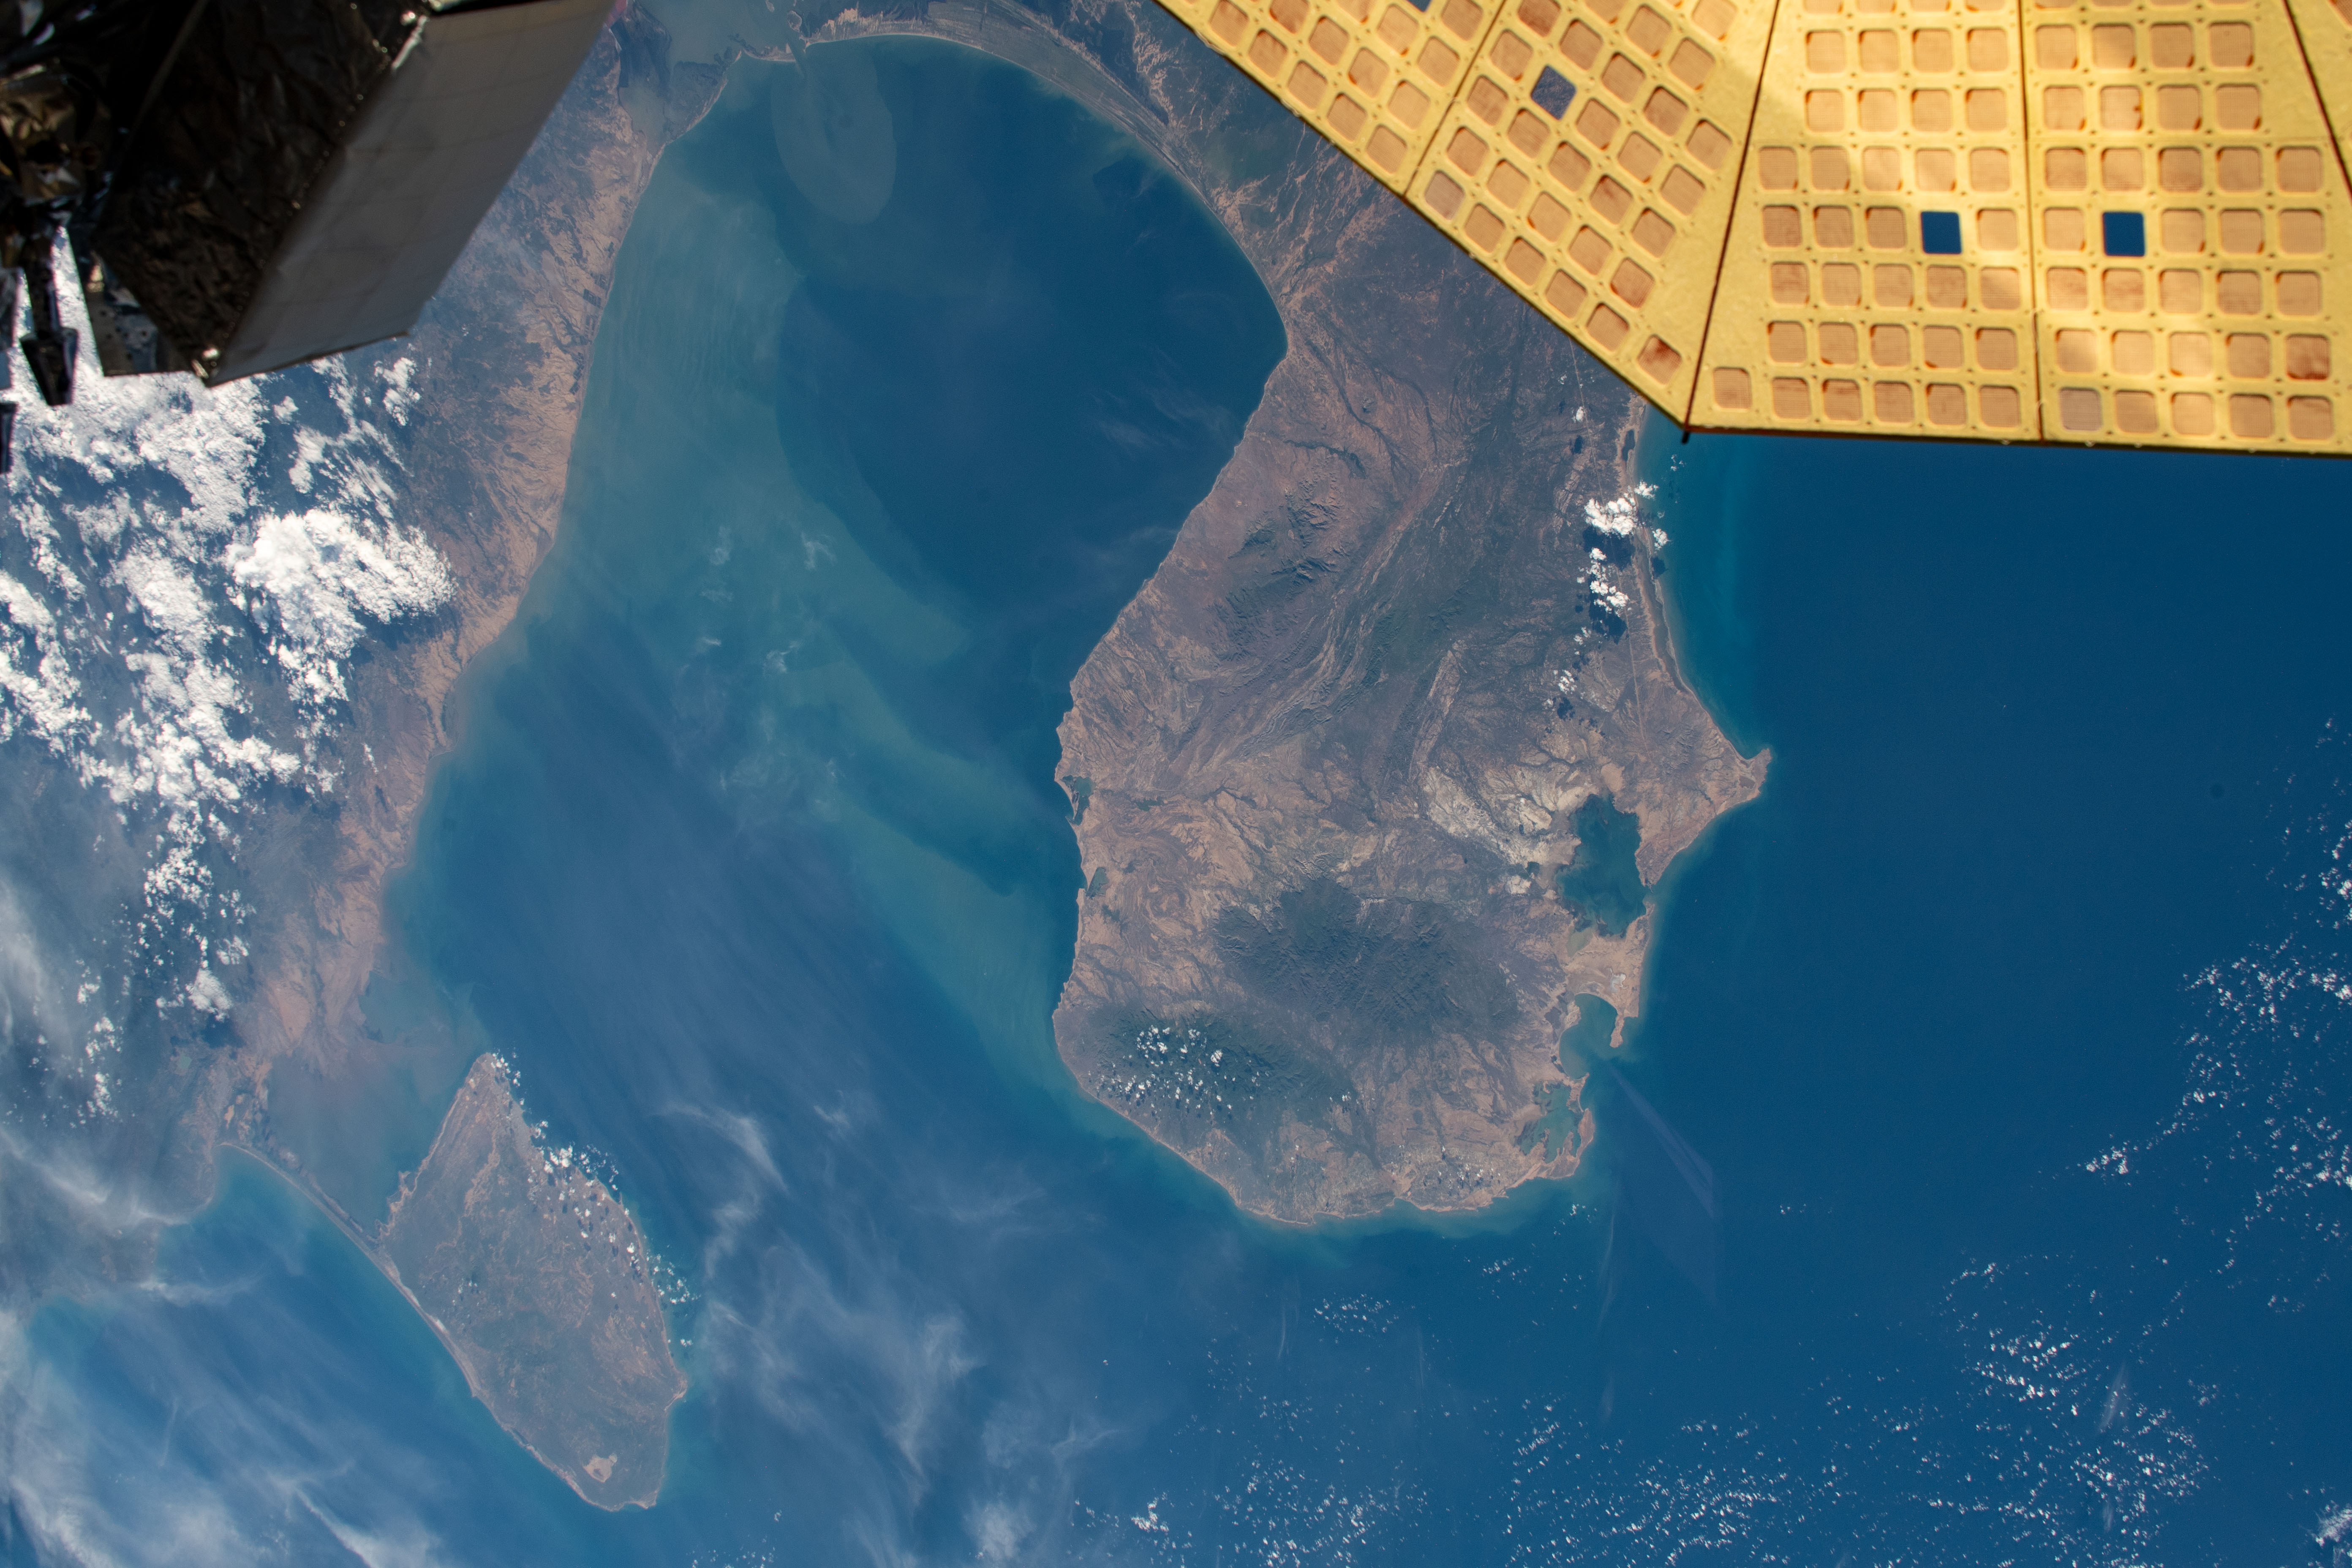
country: COLOMBIA
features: GULF OF VENEZUELA, MACUIRA NATIONAL PARK
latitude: 12.0
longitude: -71.5
